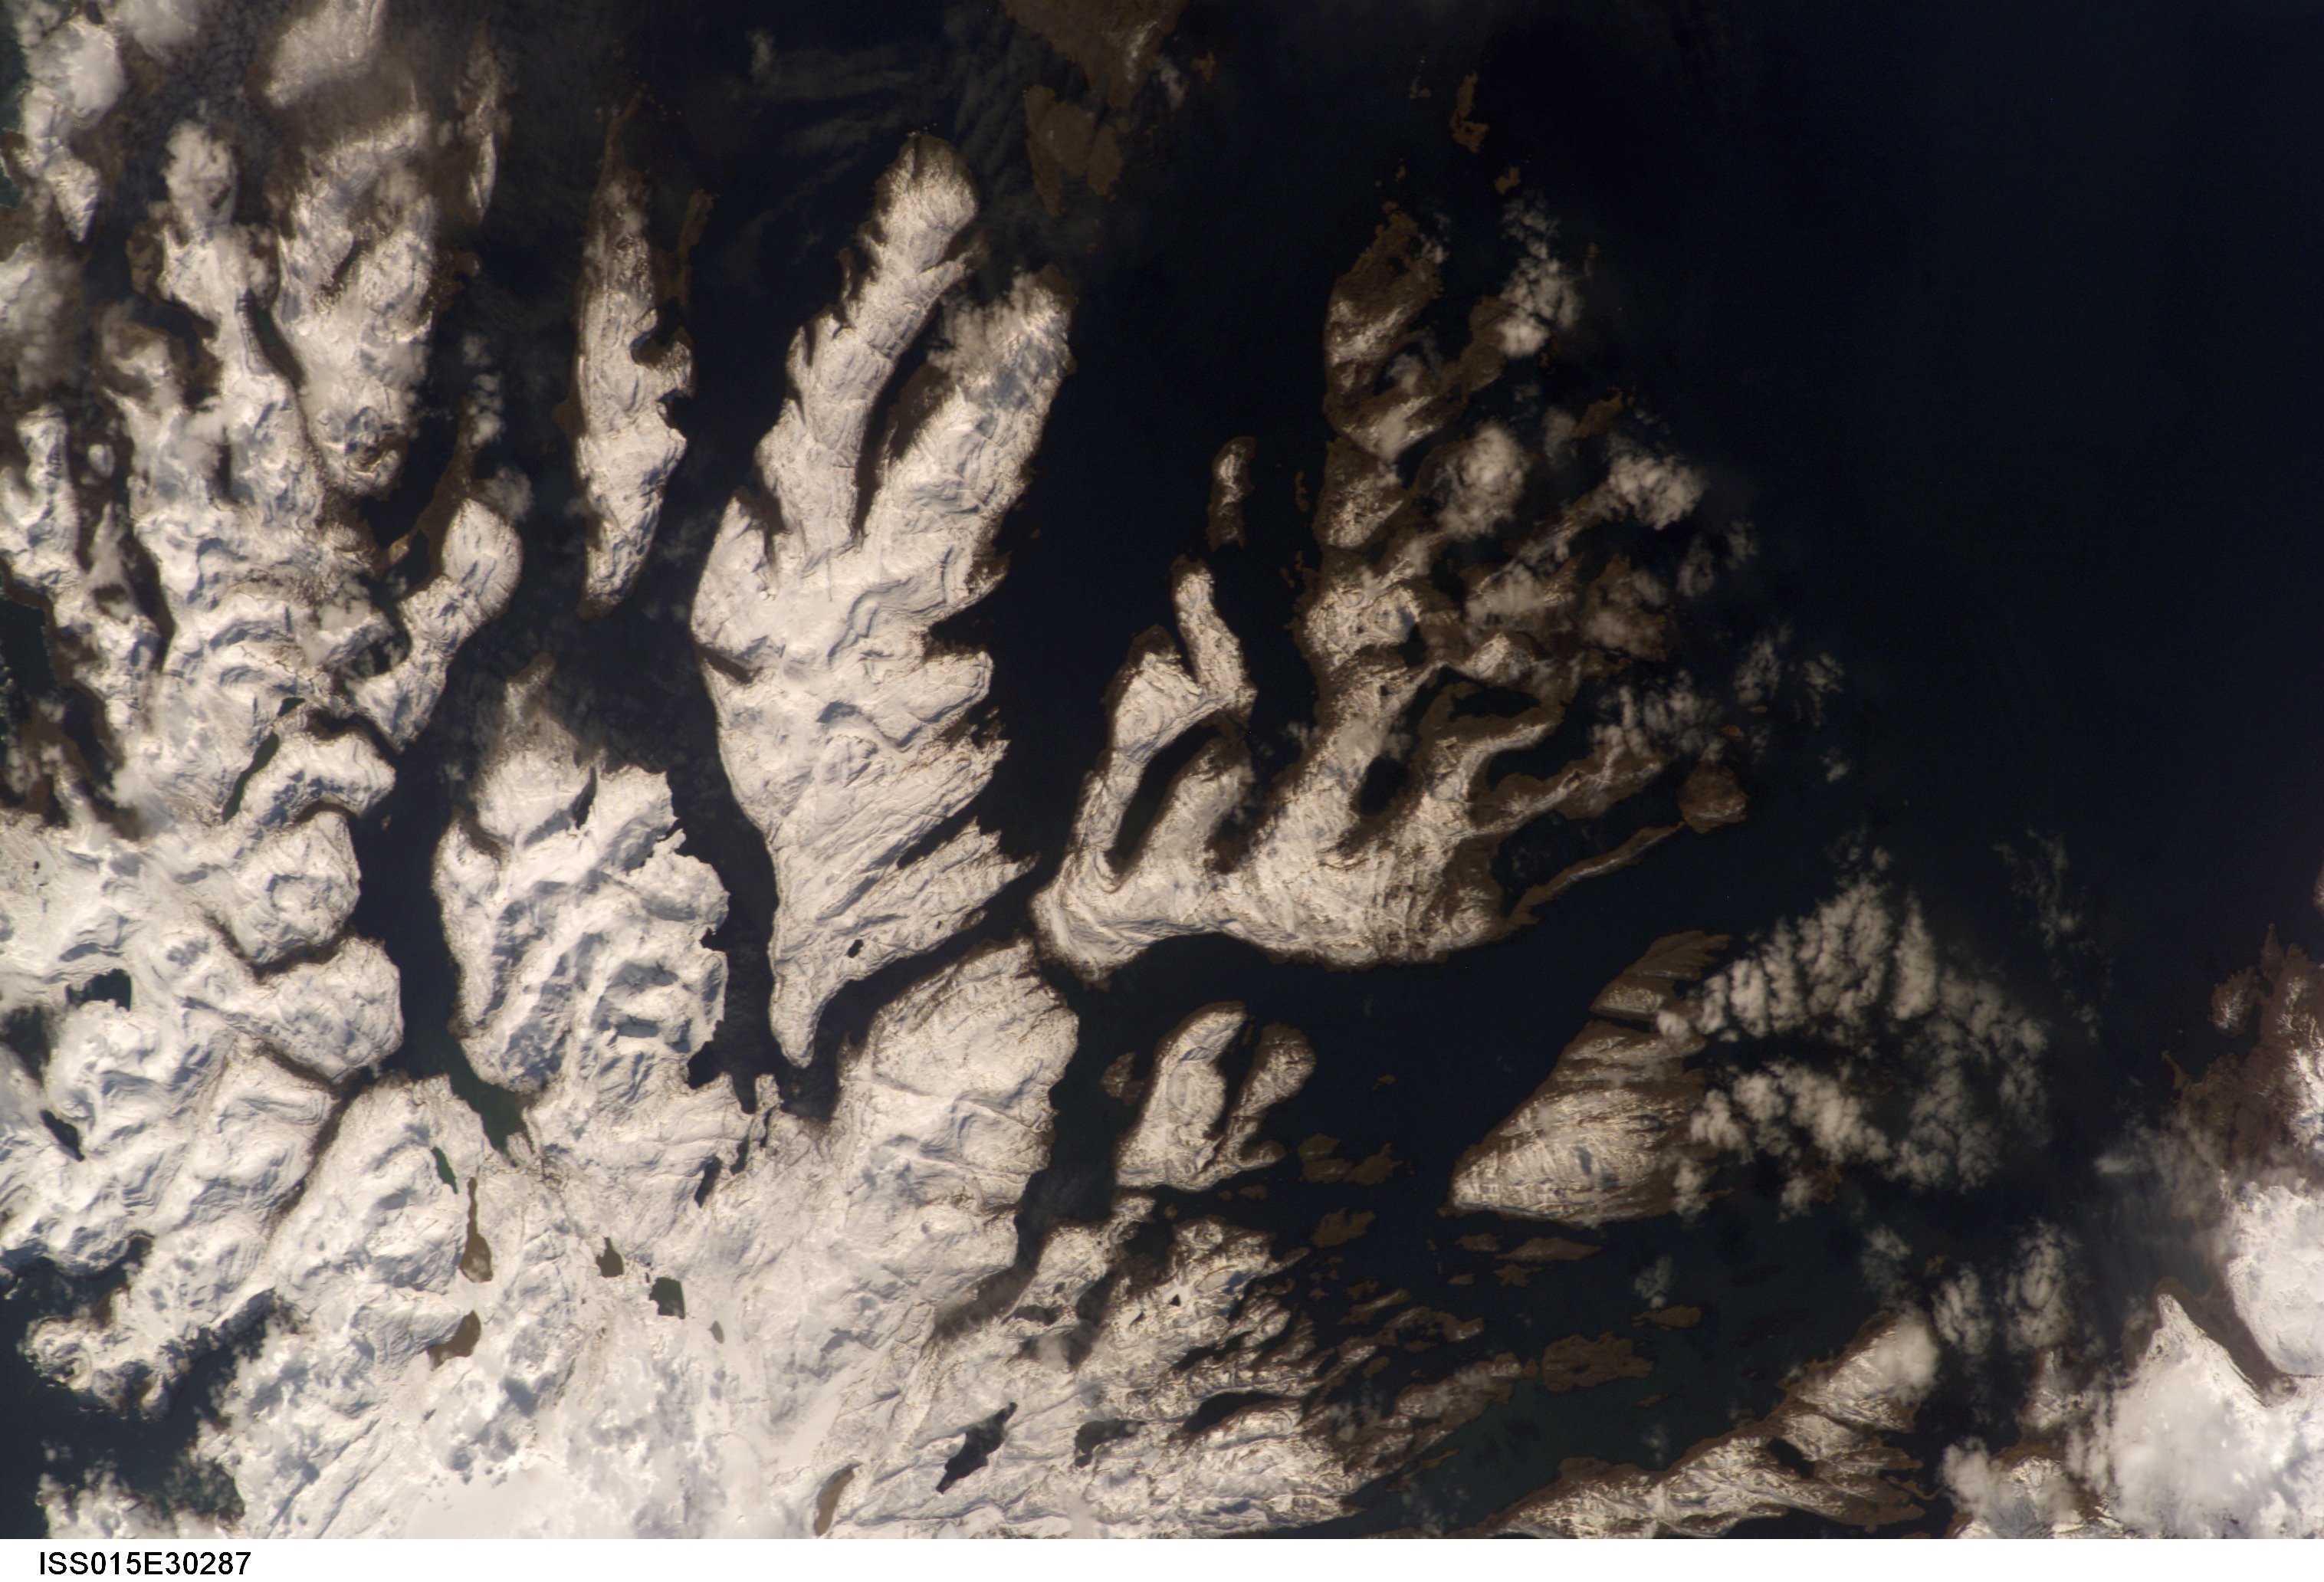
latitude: -49.0
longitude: 69.5
